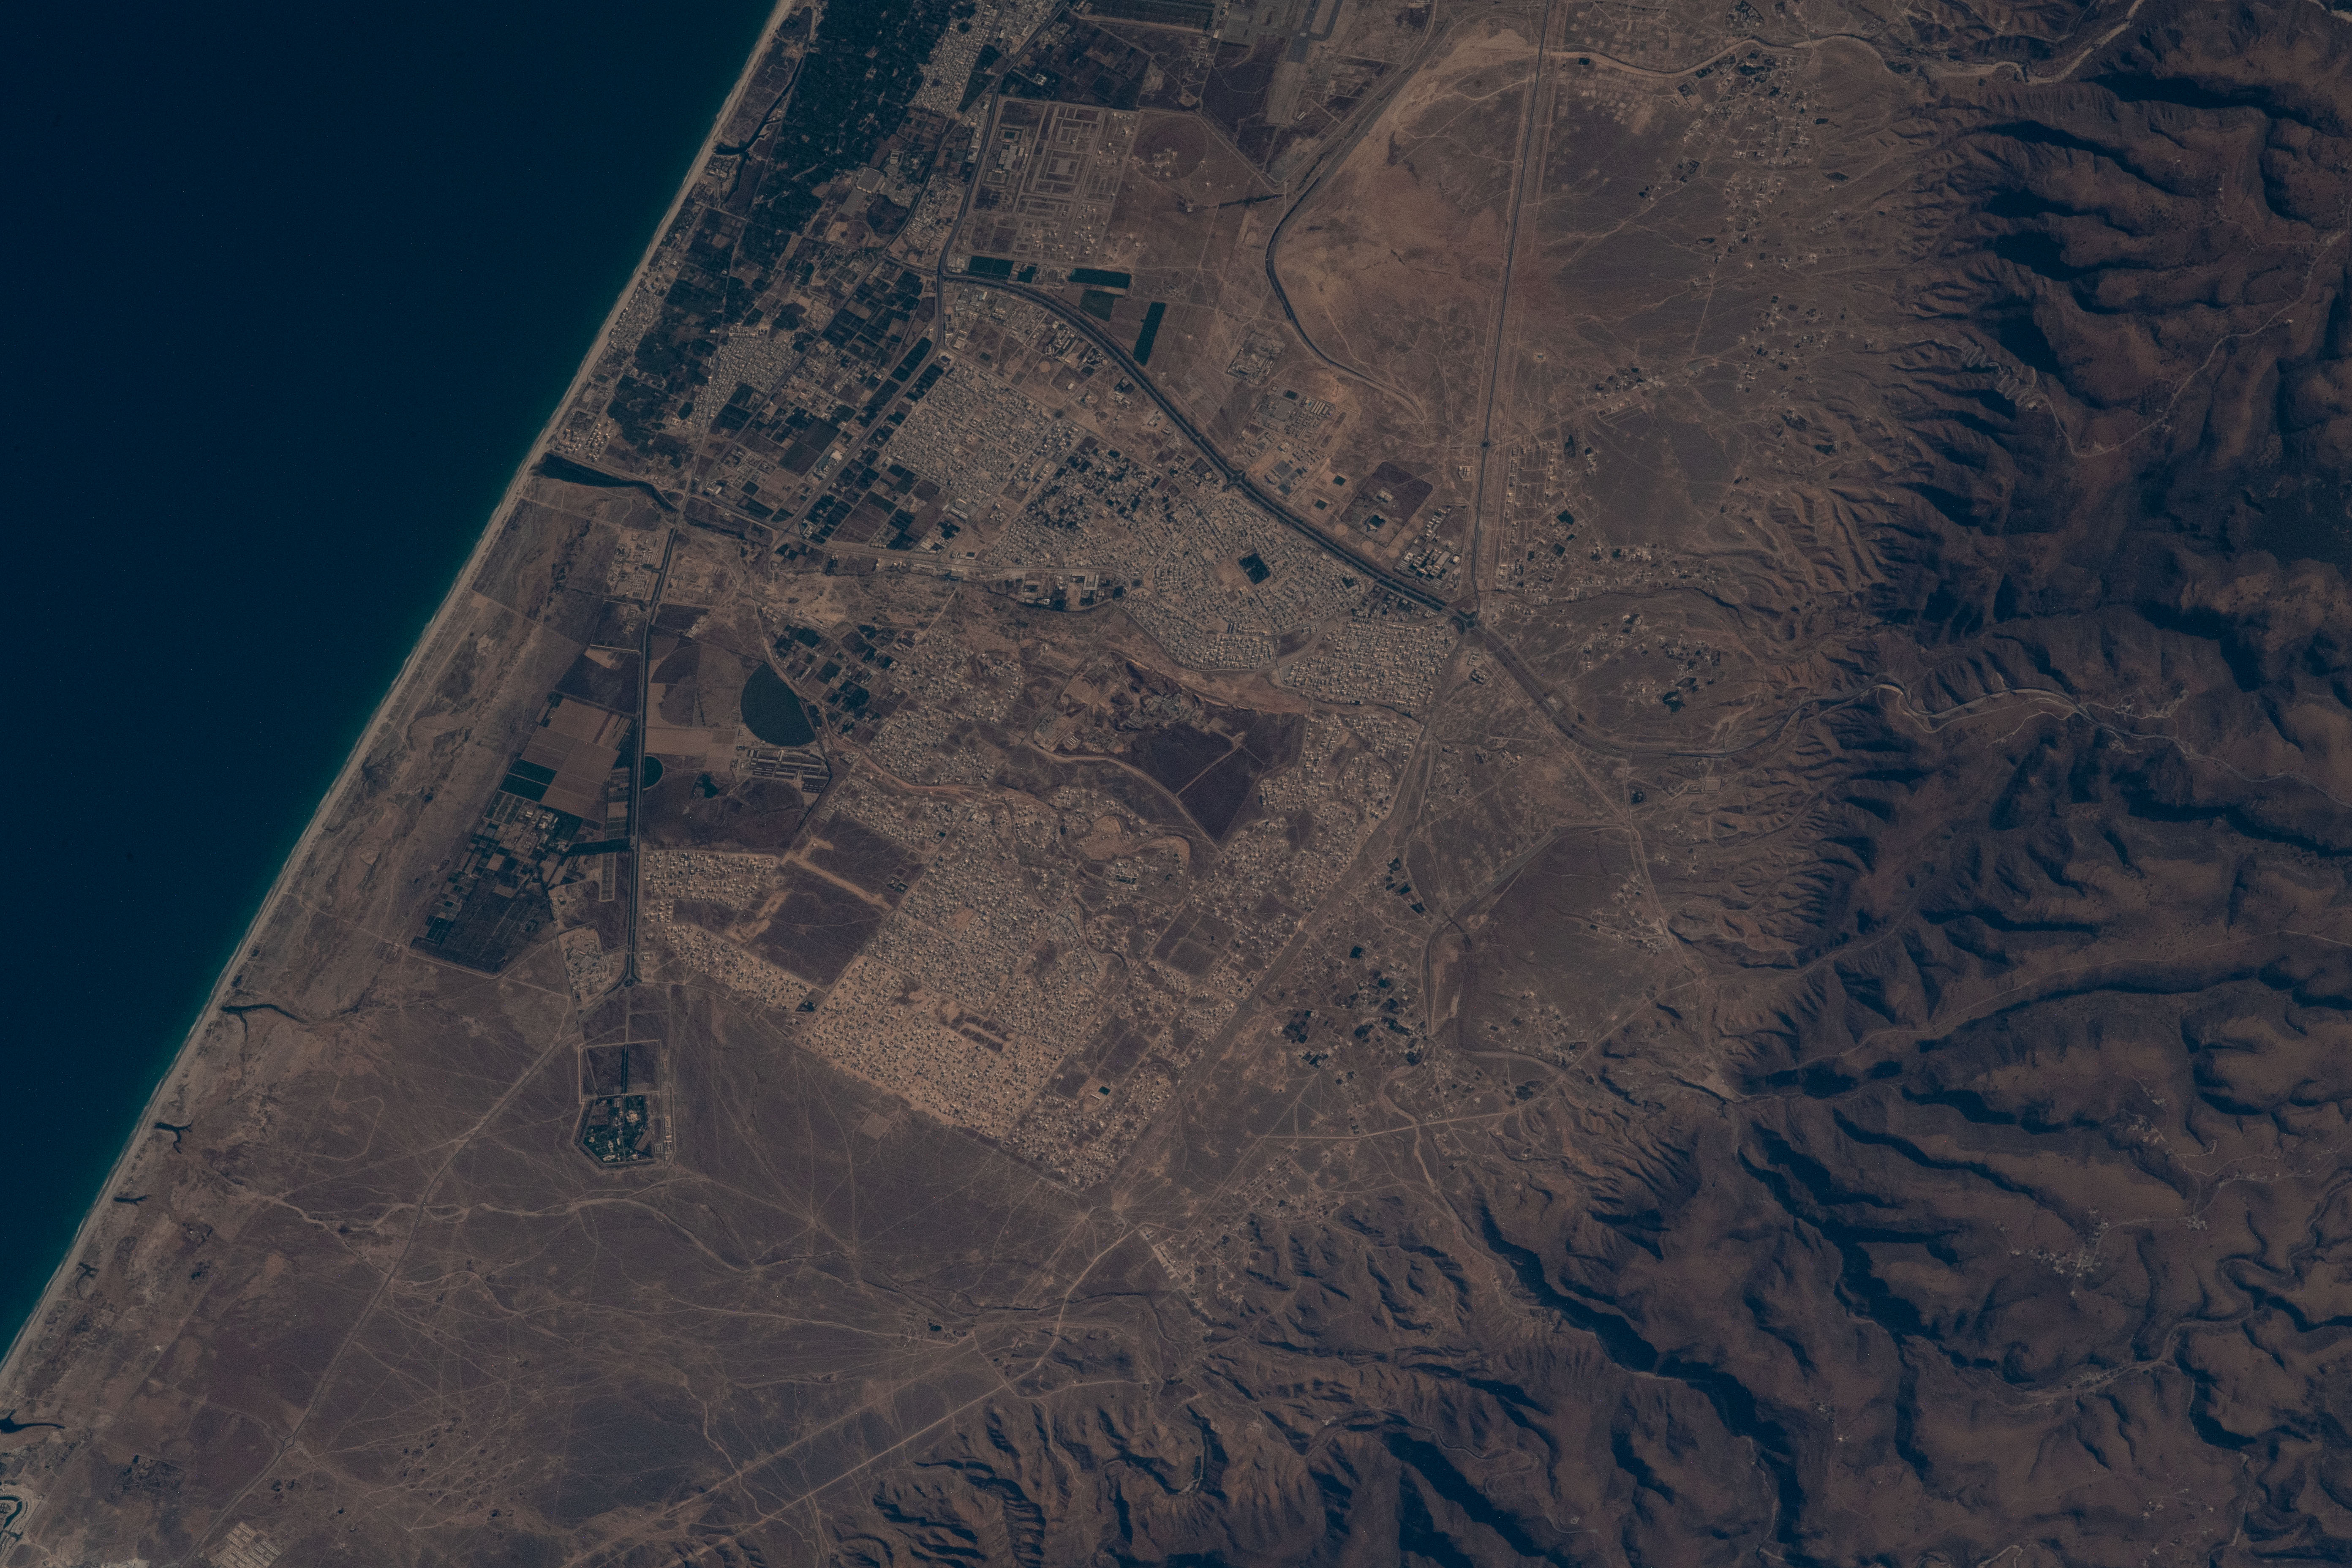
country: OMAN
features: AS SAADAH PARK, SAHALNOOT
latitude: 17.1
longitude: 54.2
